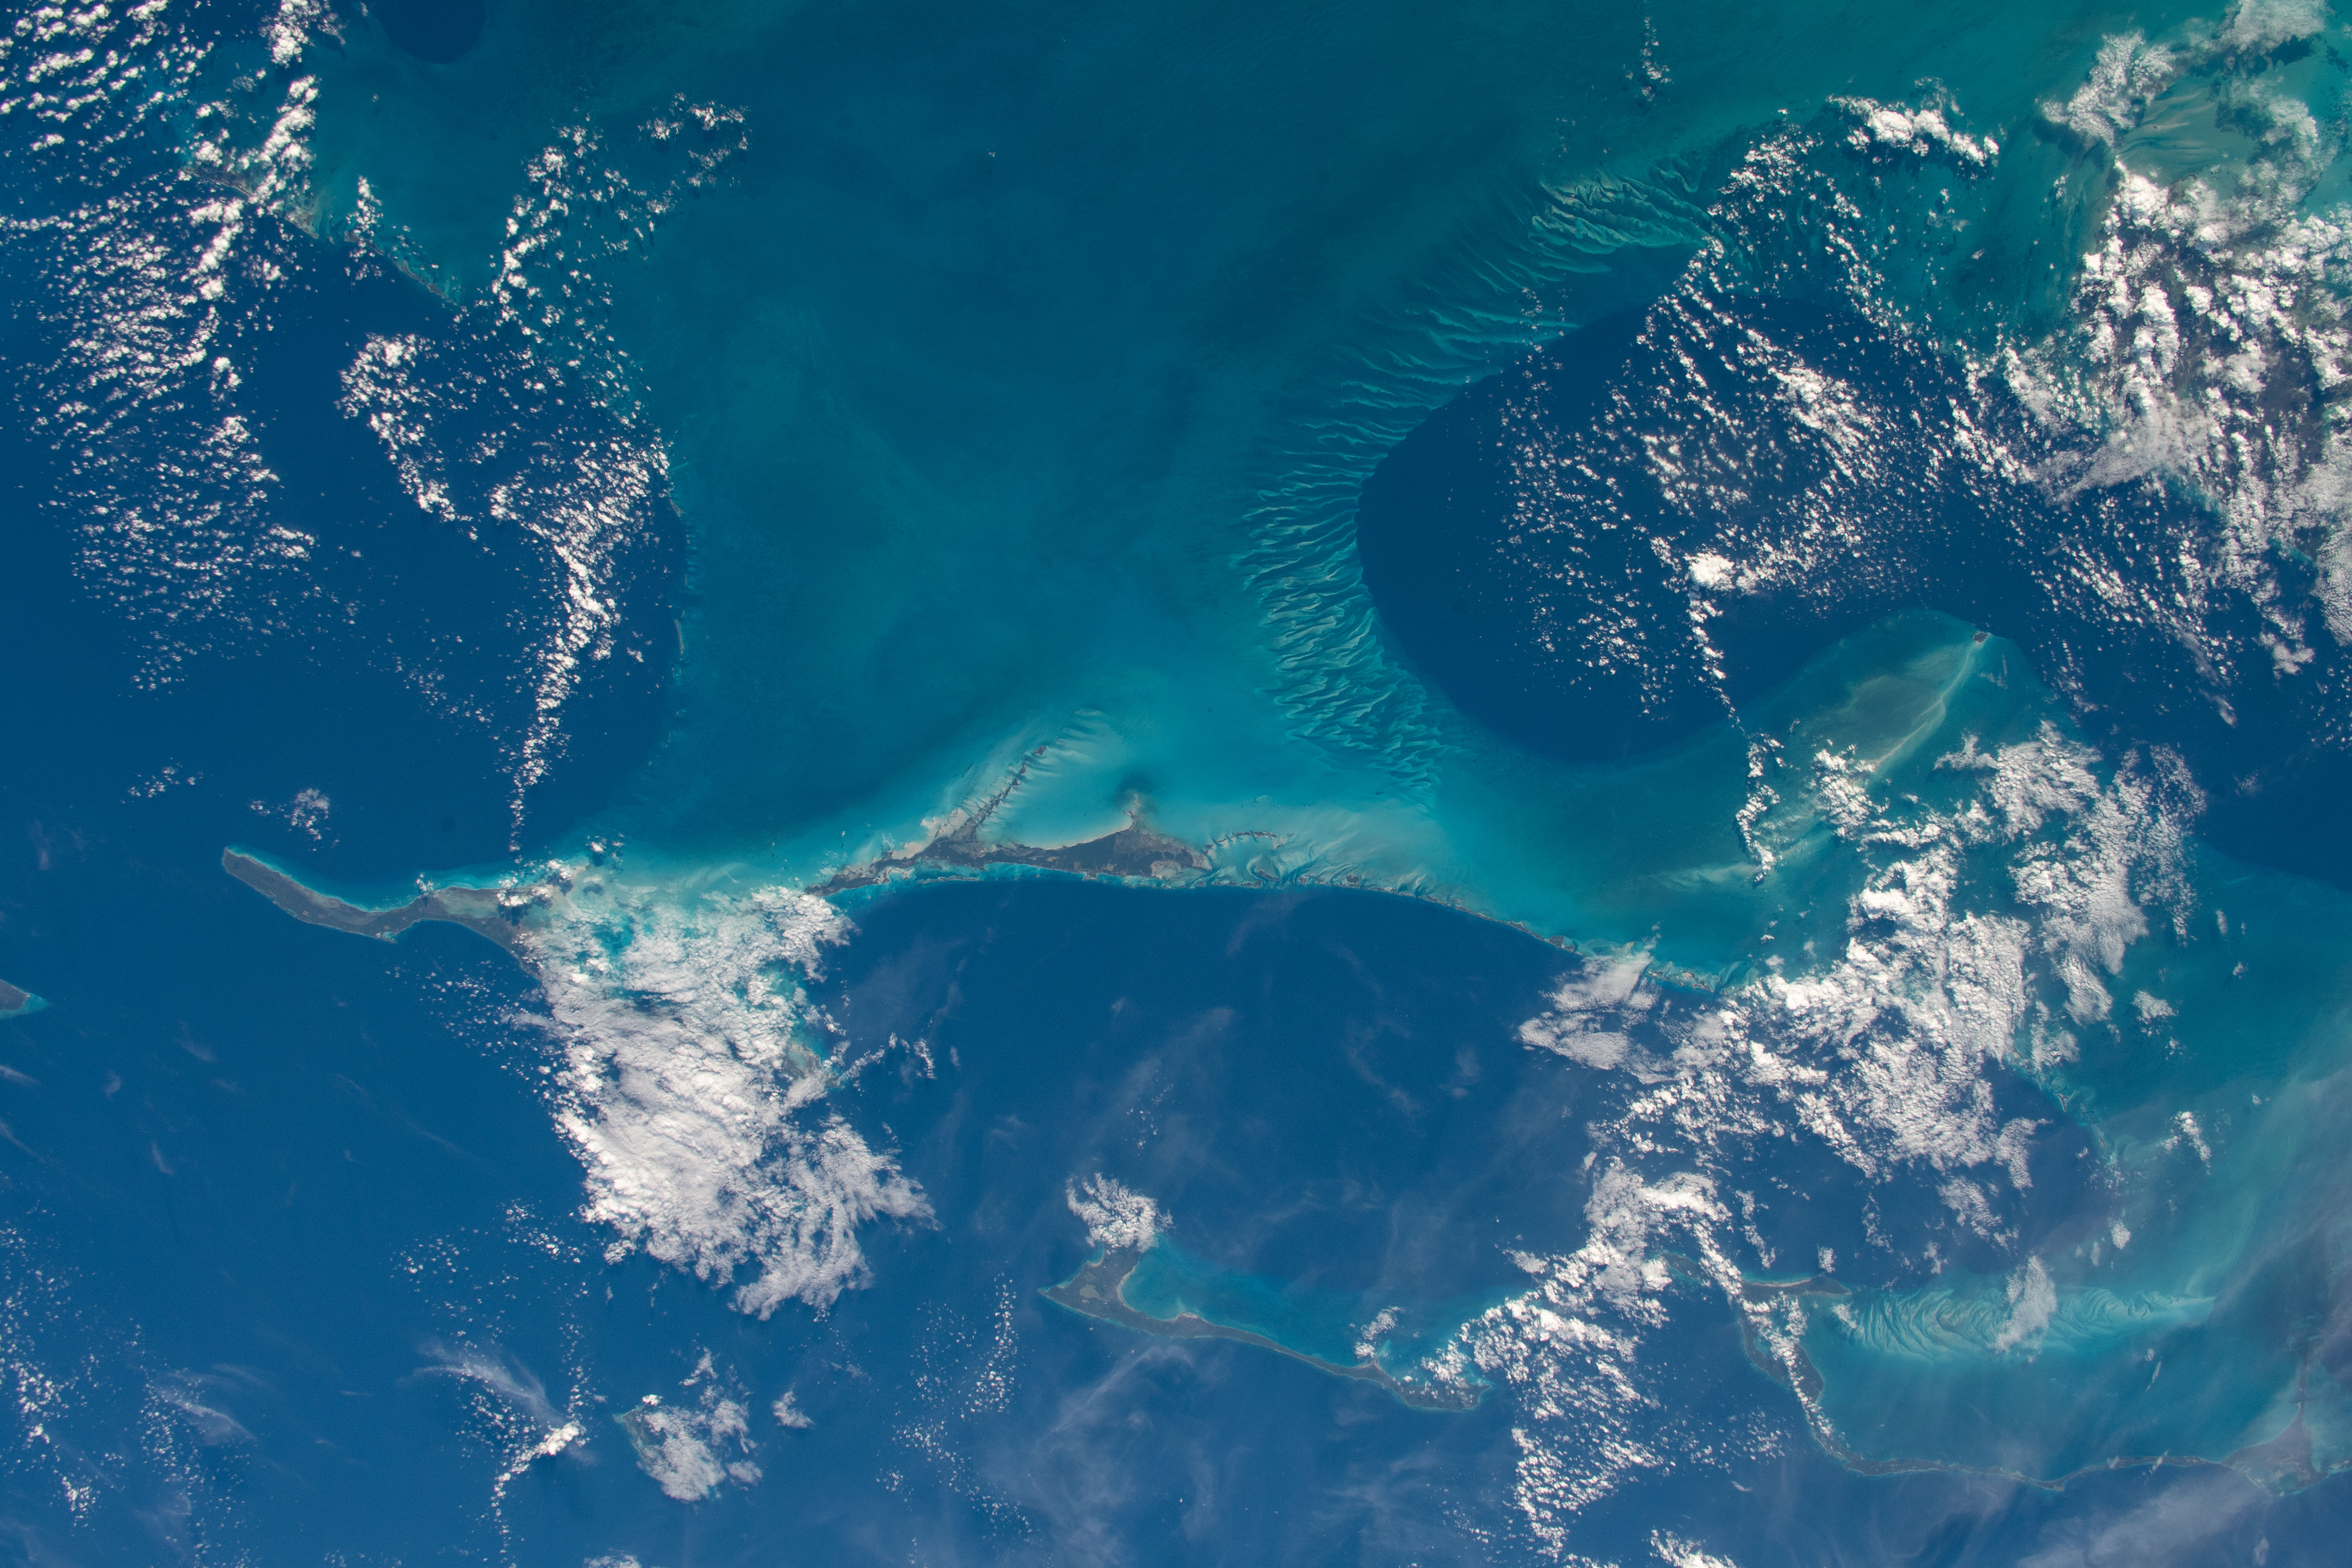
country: BAHAMAS
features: TONGUE OF THE OCEAN, EXUMA, LONG ISLAND, EXUMA VALLEY, CAT ISLAND
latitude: 23.5
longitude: -76.0
